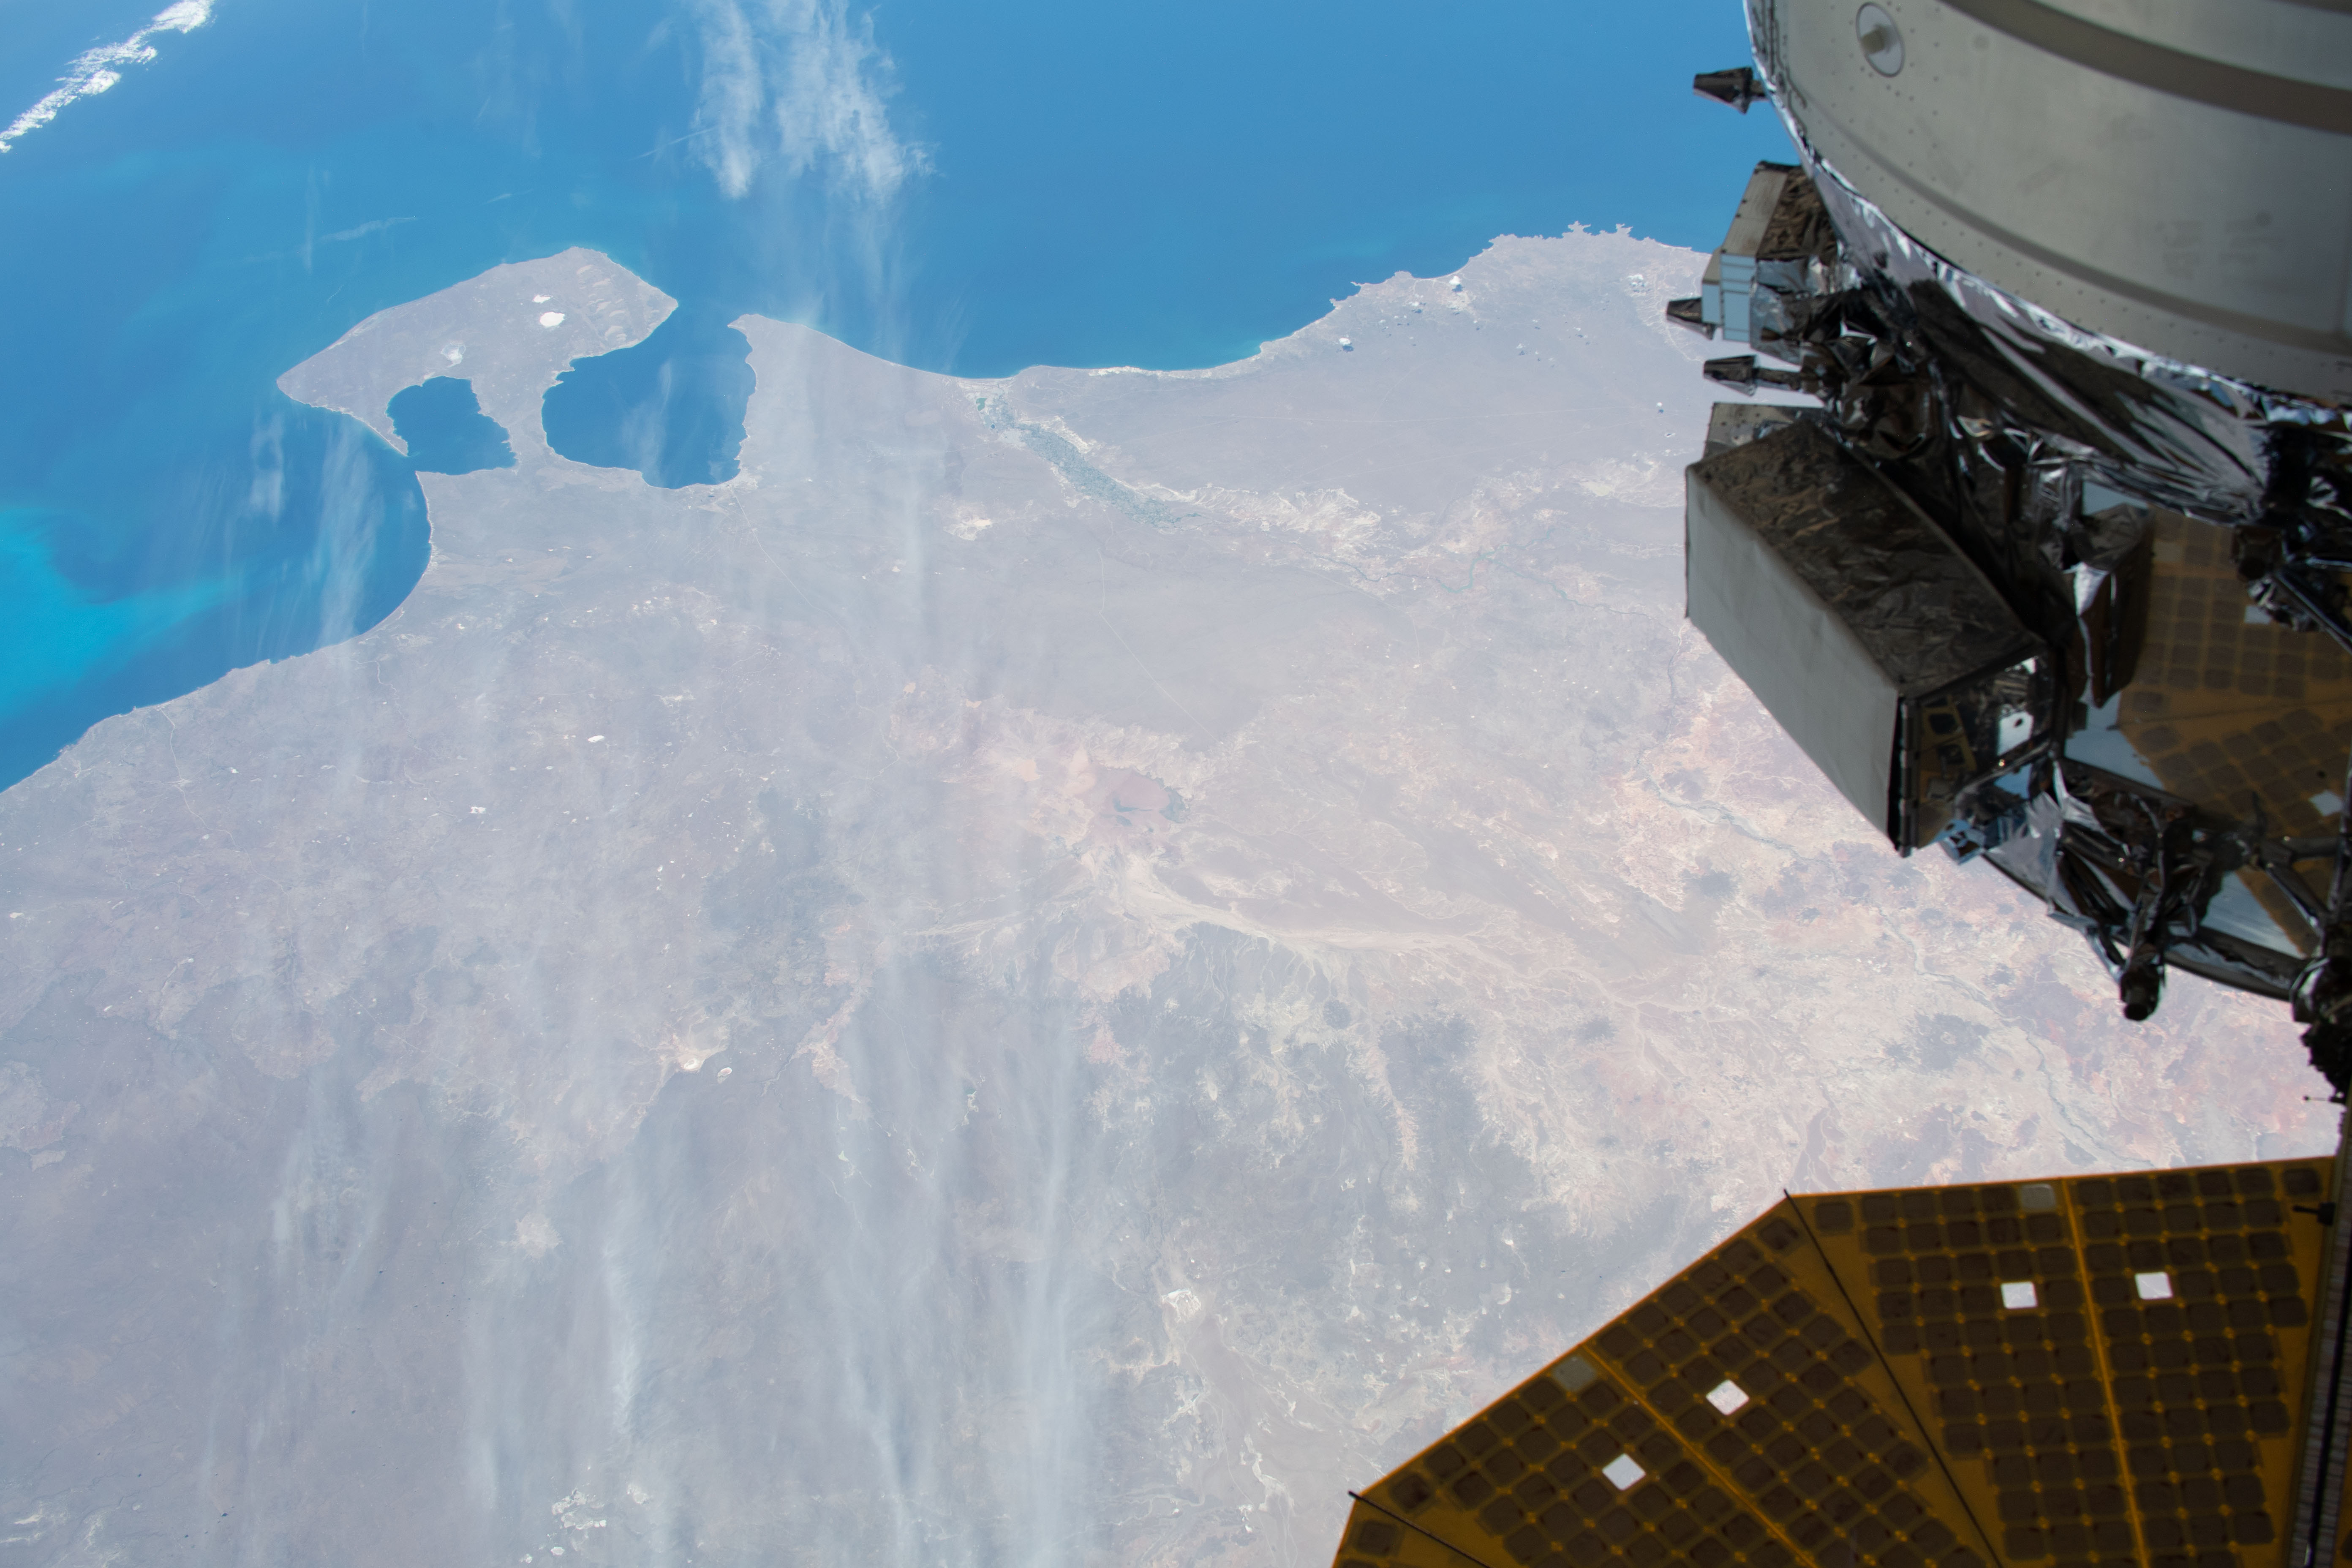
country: ARGENTINA
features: GOFLO SAN MATIAS, GOLFO NUEVO
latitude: -43.0
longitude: -67.0
